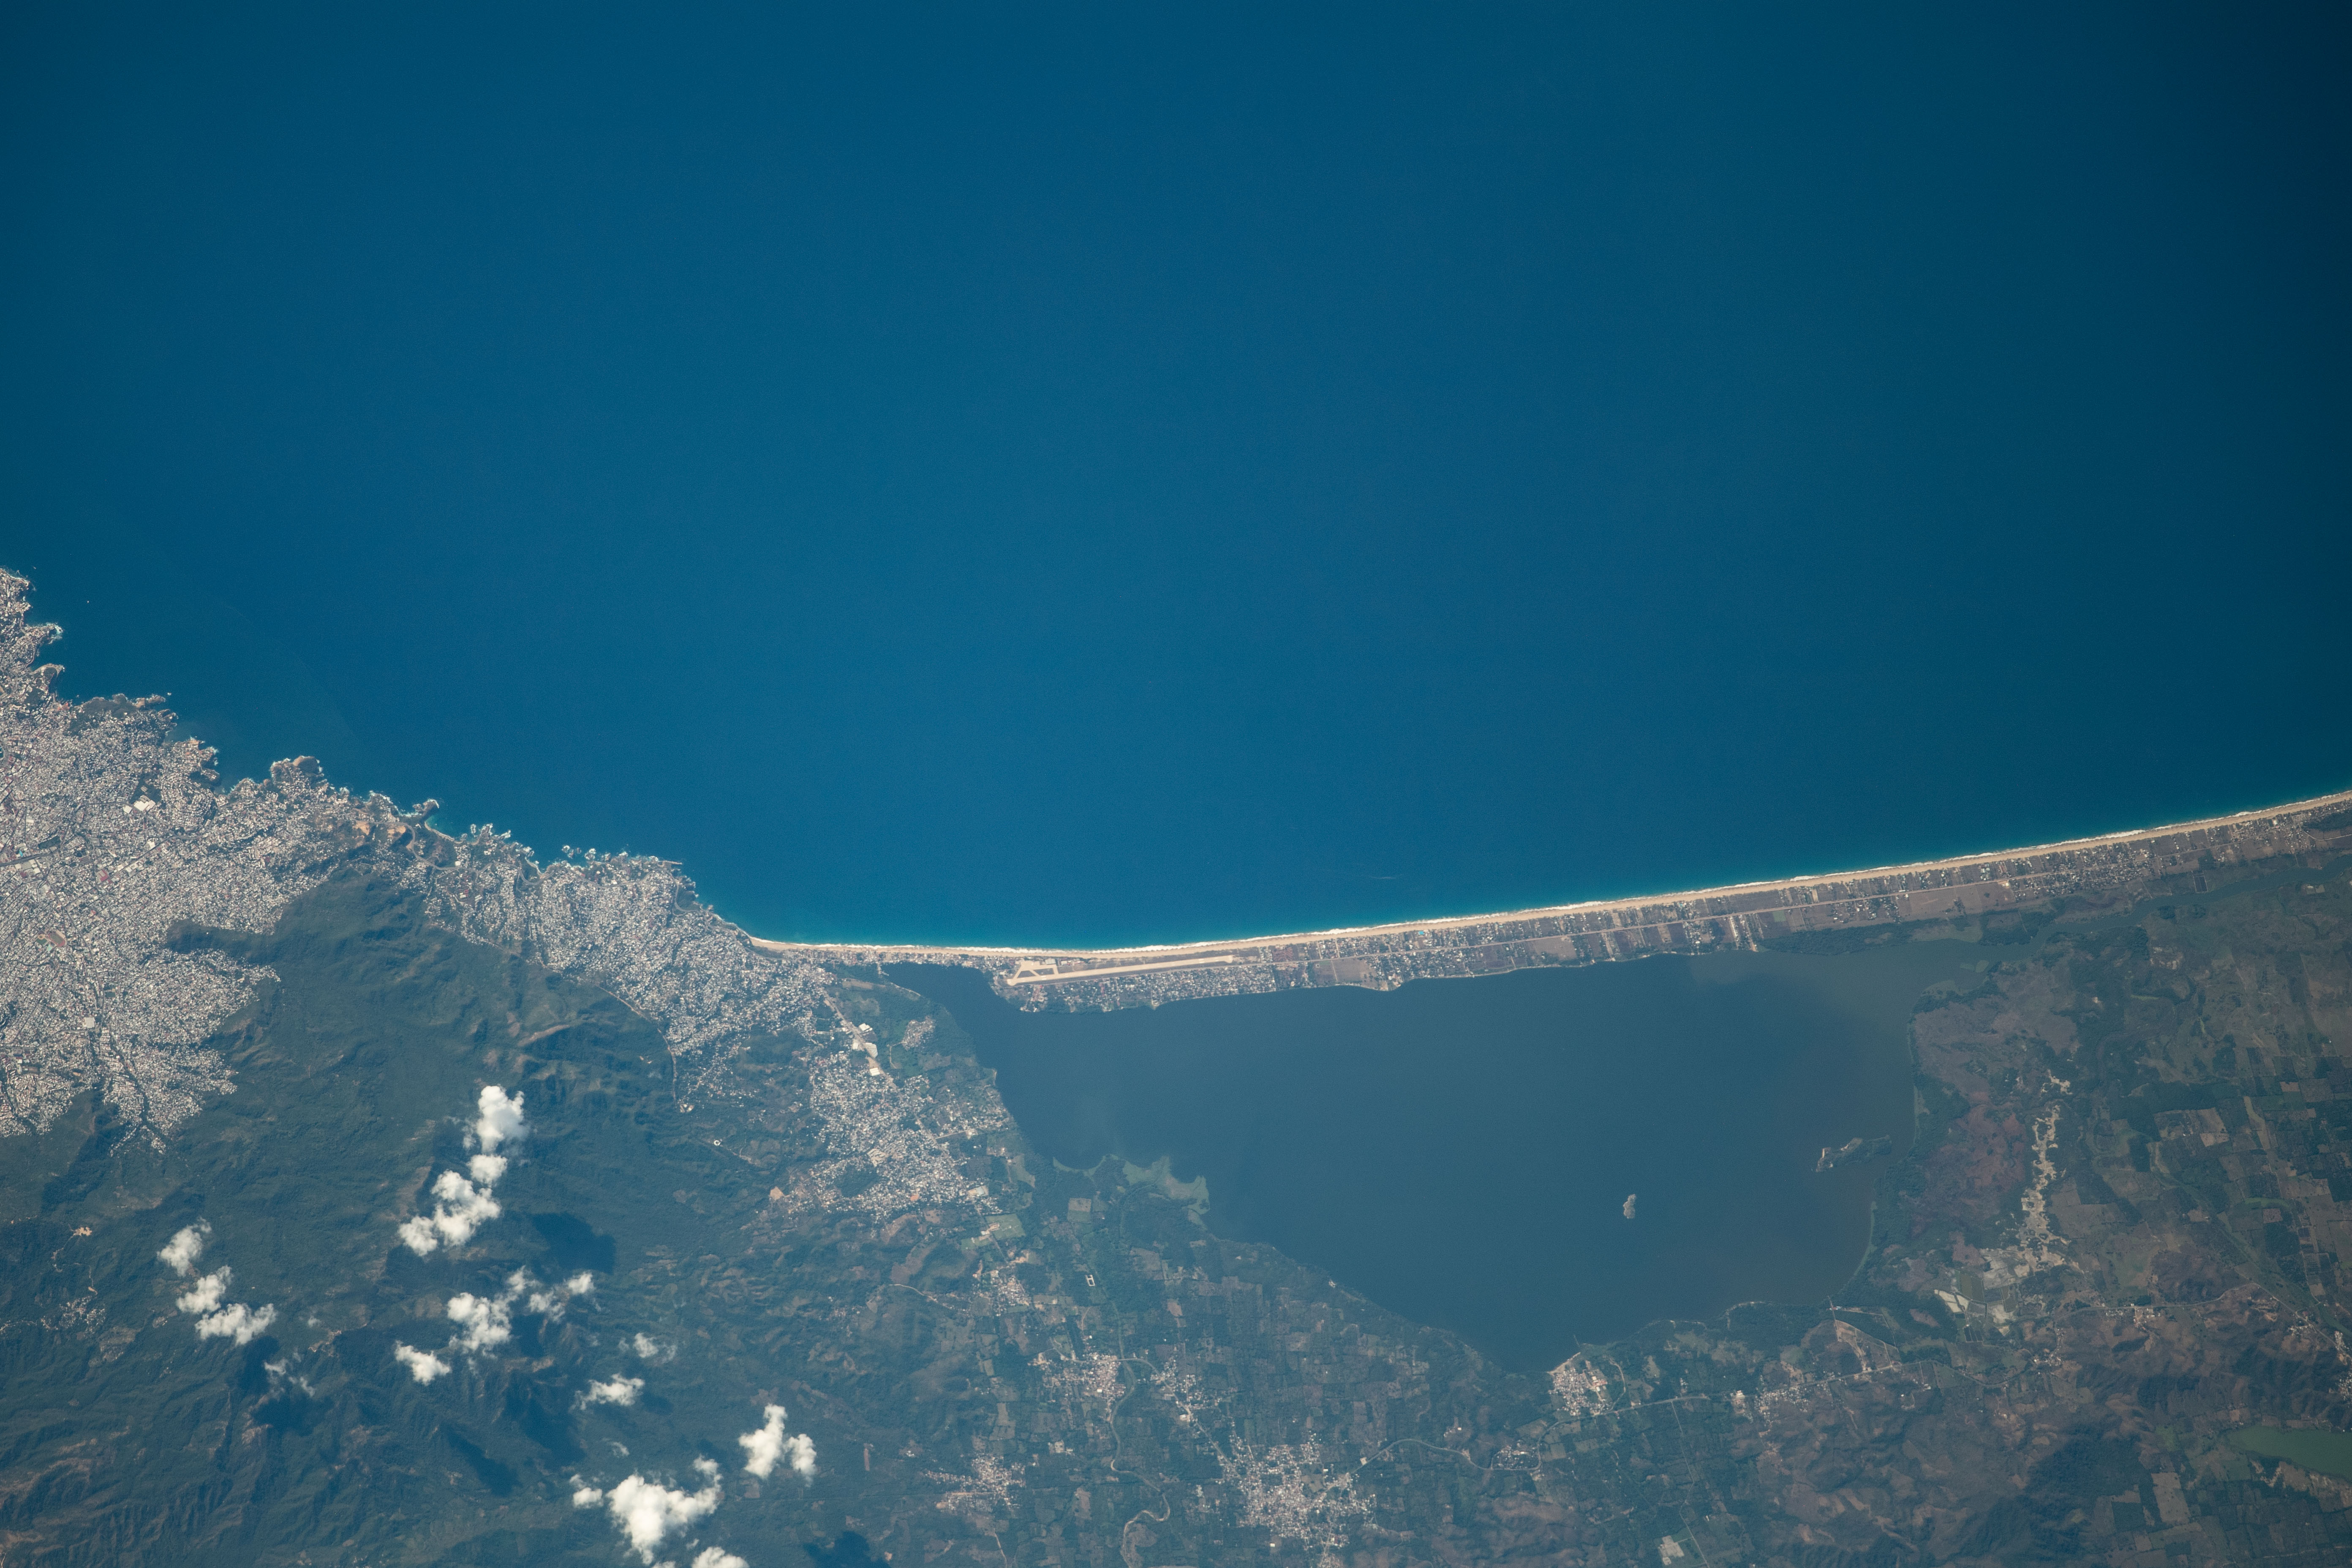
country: MEXICO
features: PIE DE LA CUESTA, COYUCA
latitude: 16.9
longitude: -100.0
